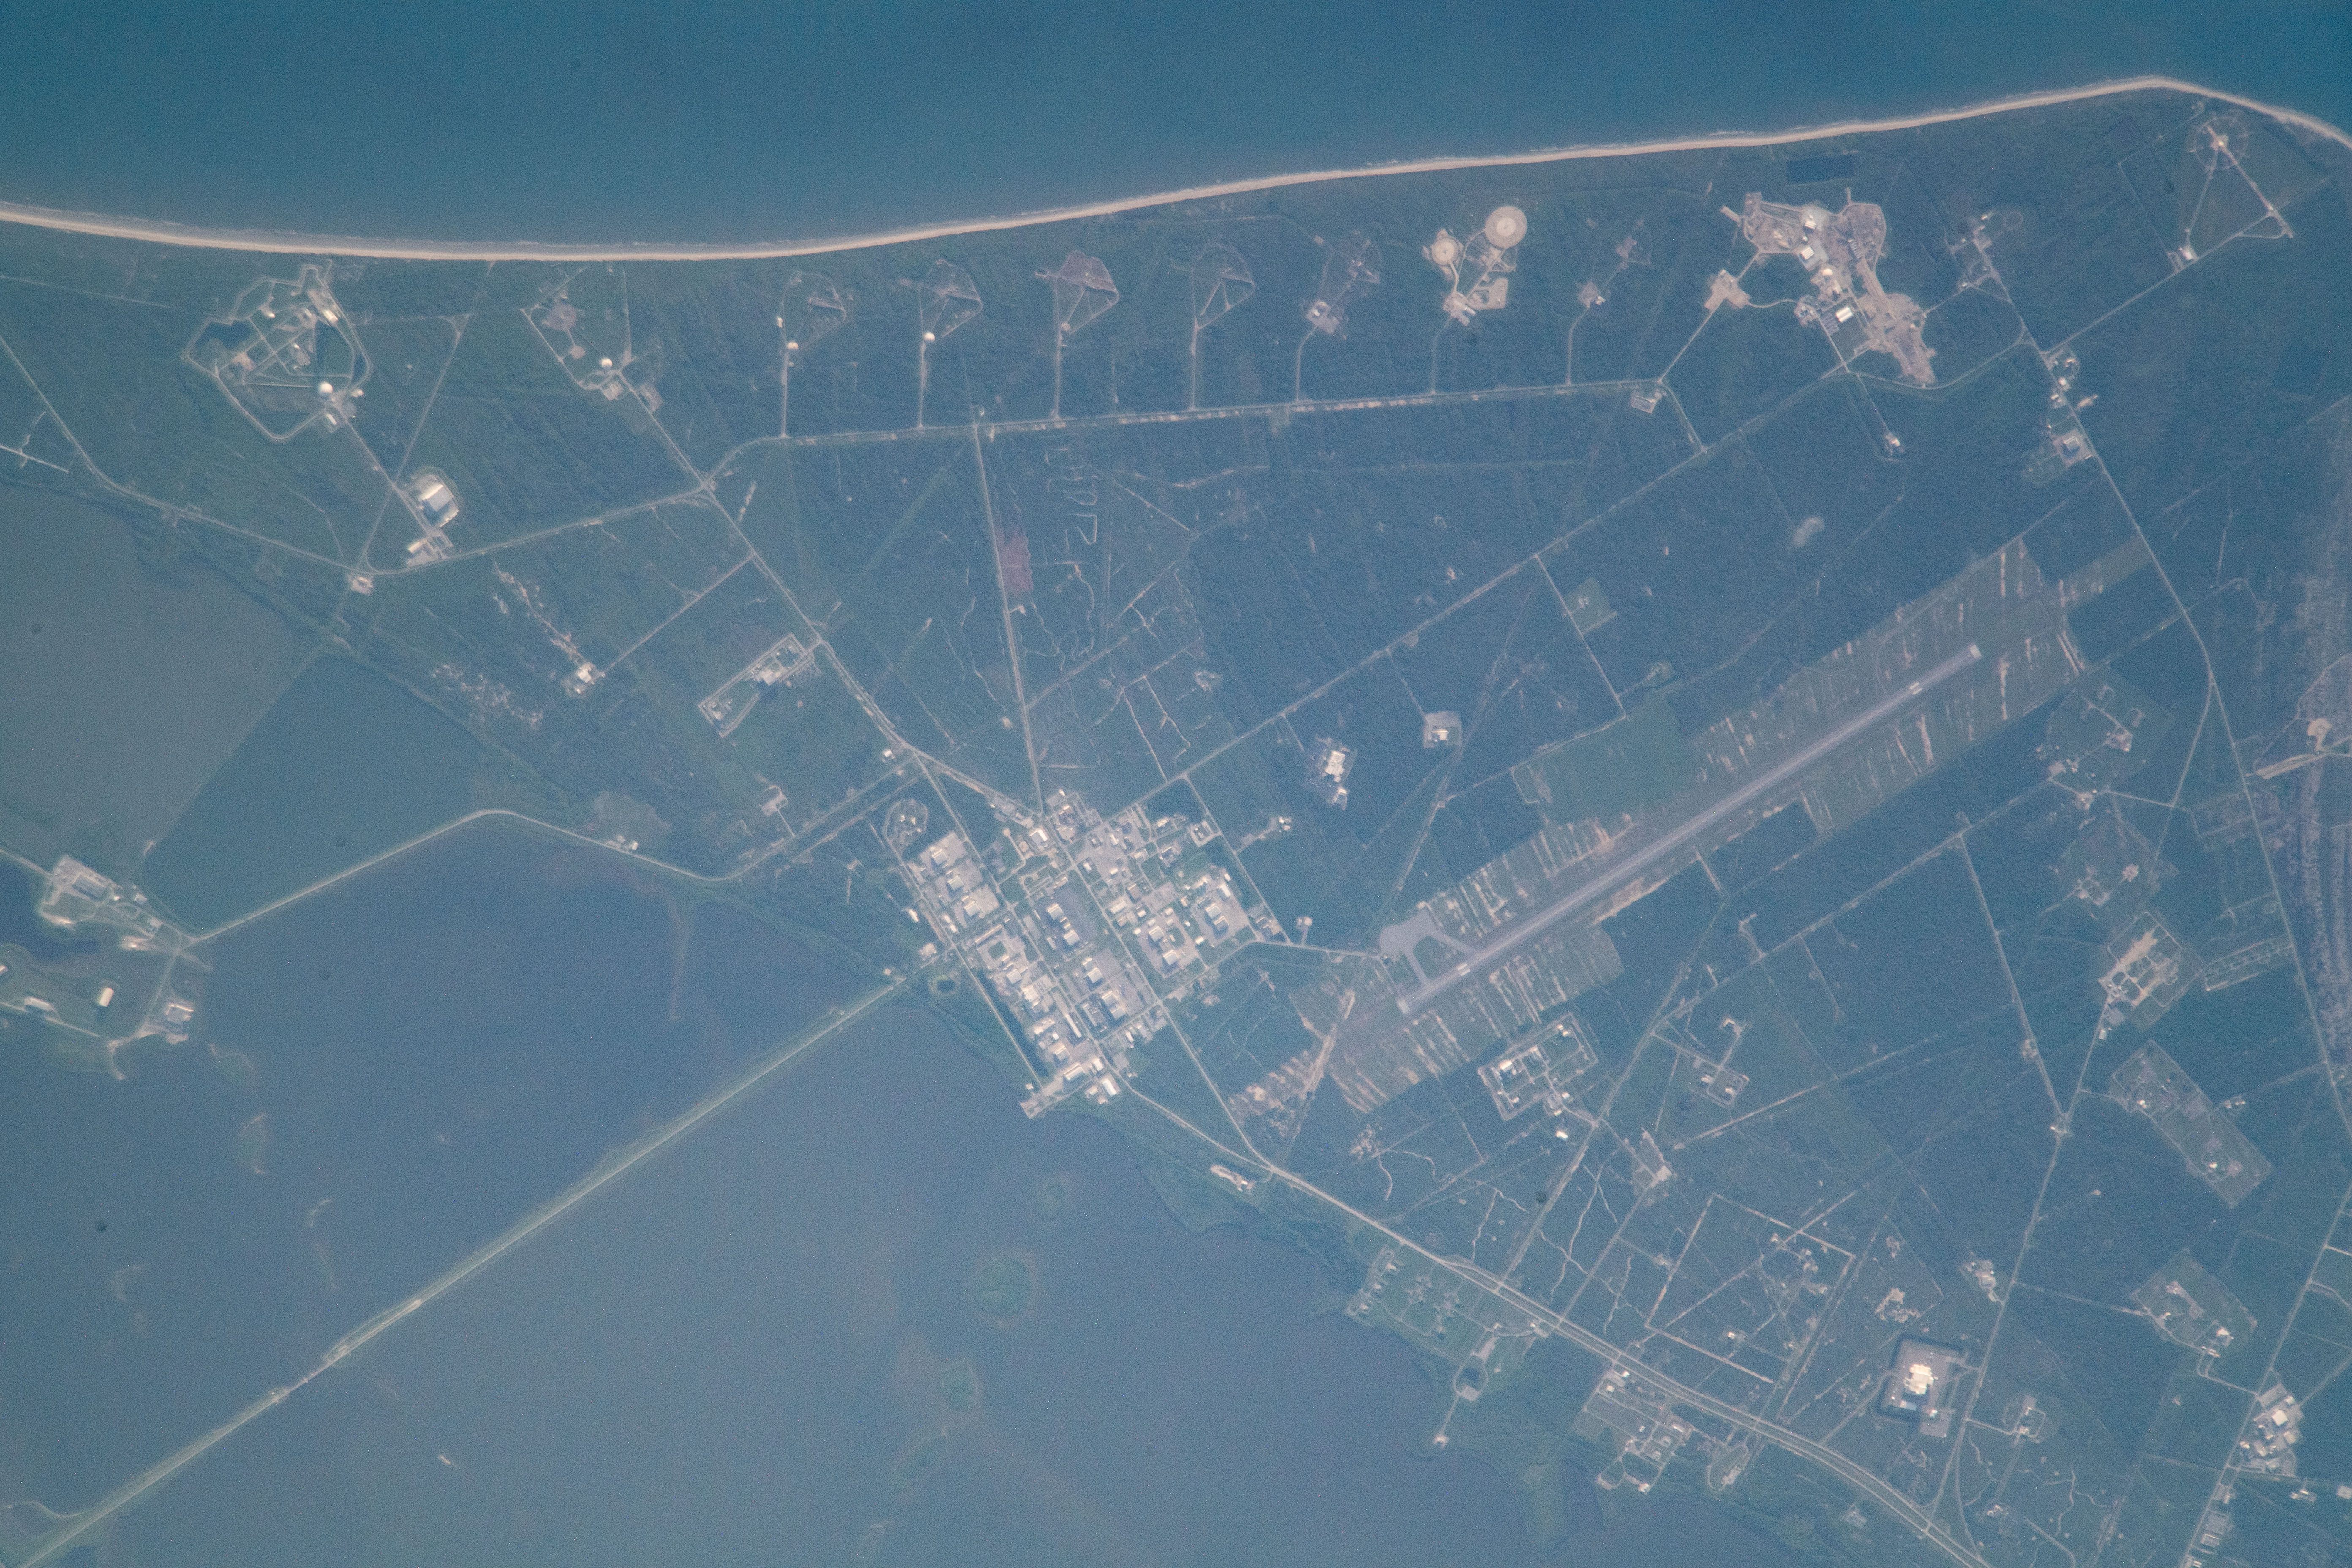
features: NASA PARKWAY,CAPE CANAVERAL AIR FORCE STATION (CCAFS) SKID STRIP,FLORIDA,CAPE CANAVERAL LAUNCH COMPLEX,CAPE CANAVERAL AIR FORCE STATION,BANANA RIVER,SAMUEL C PHILIPS PARKWAY
